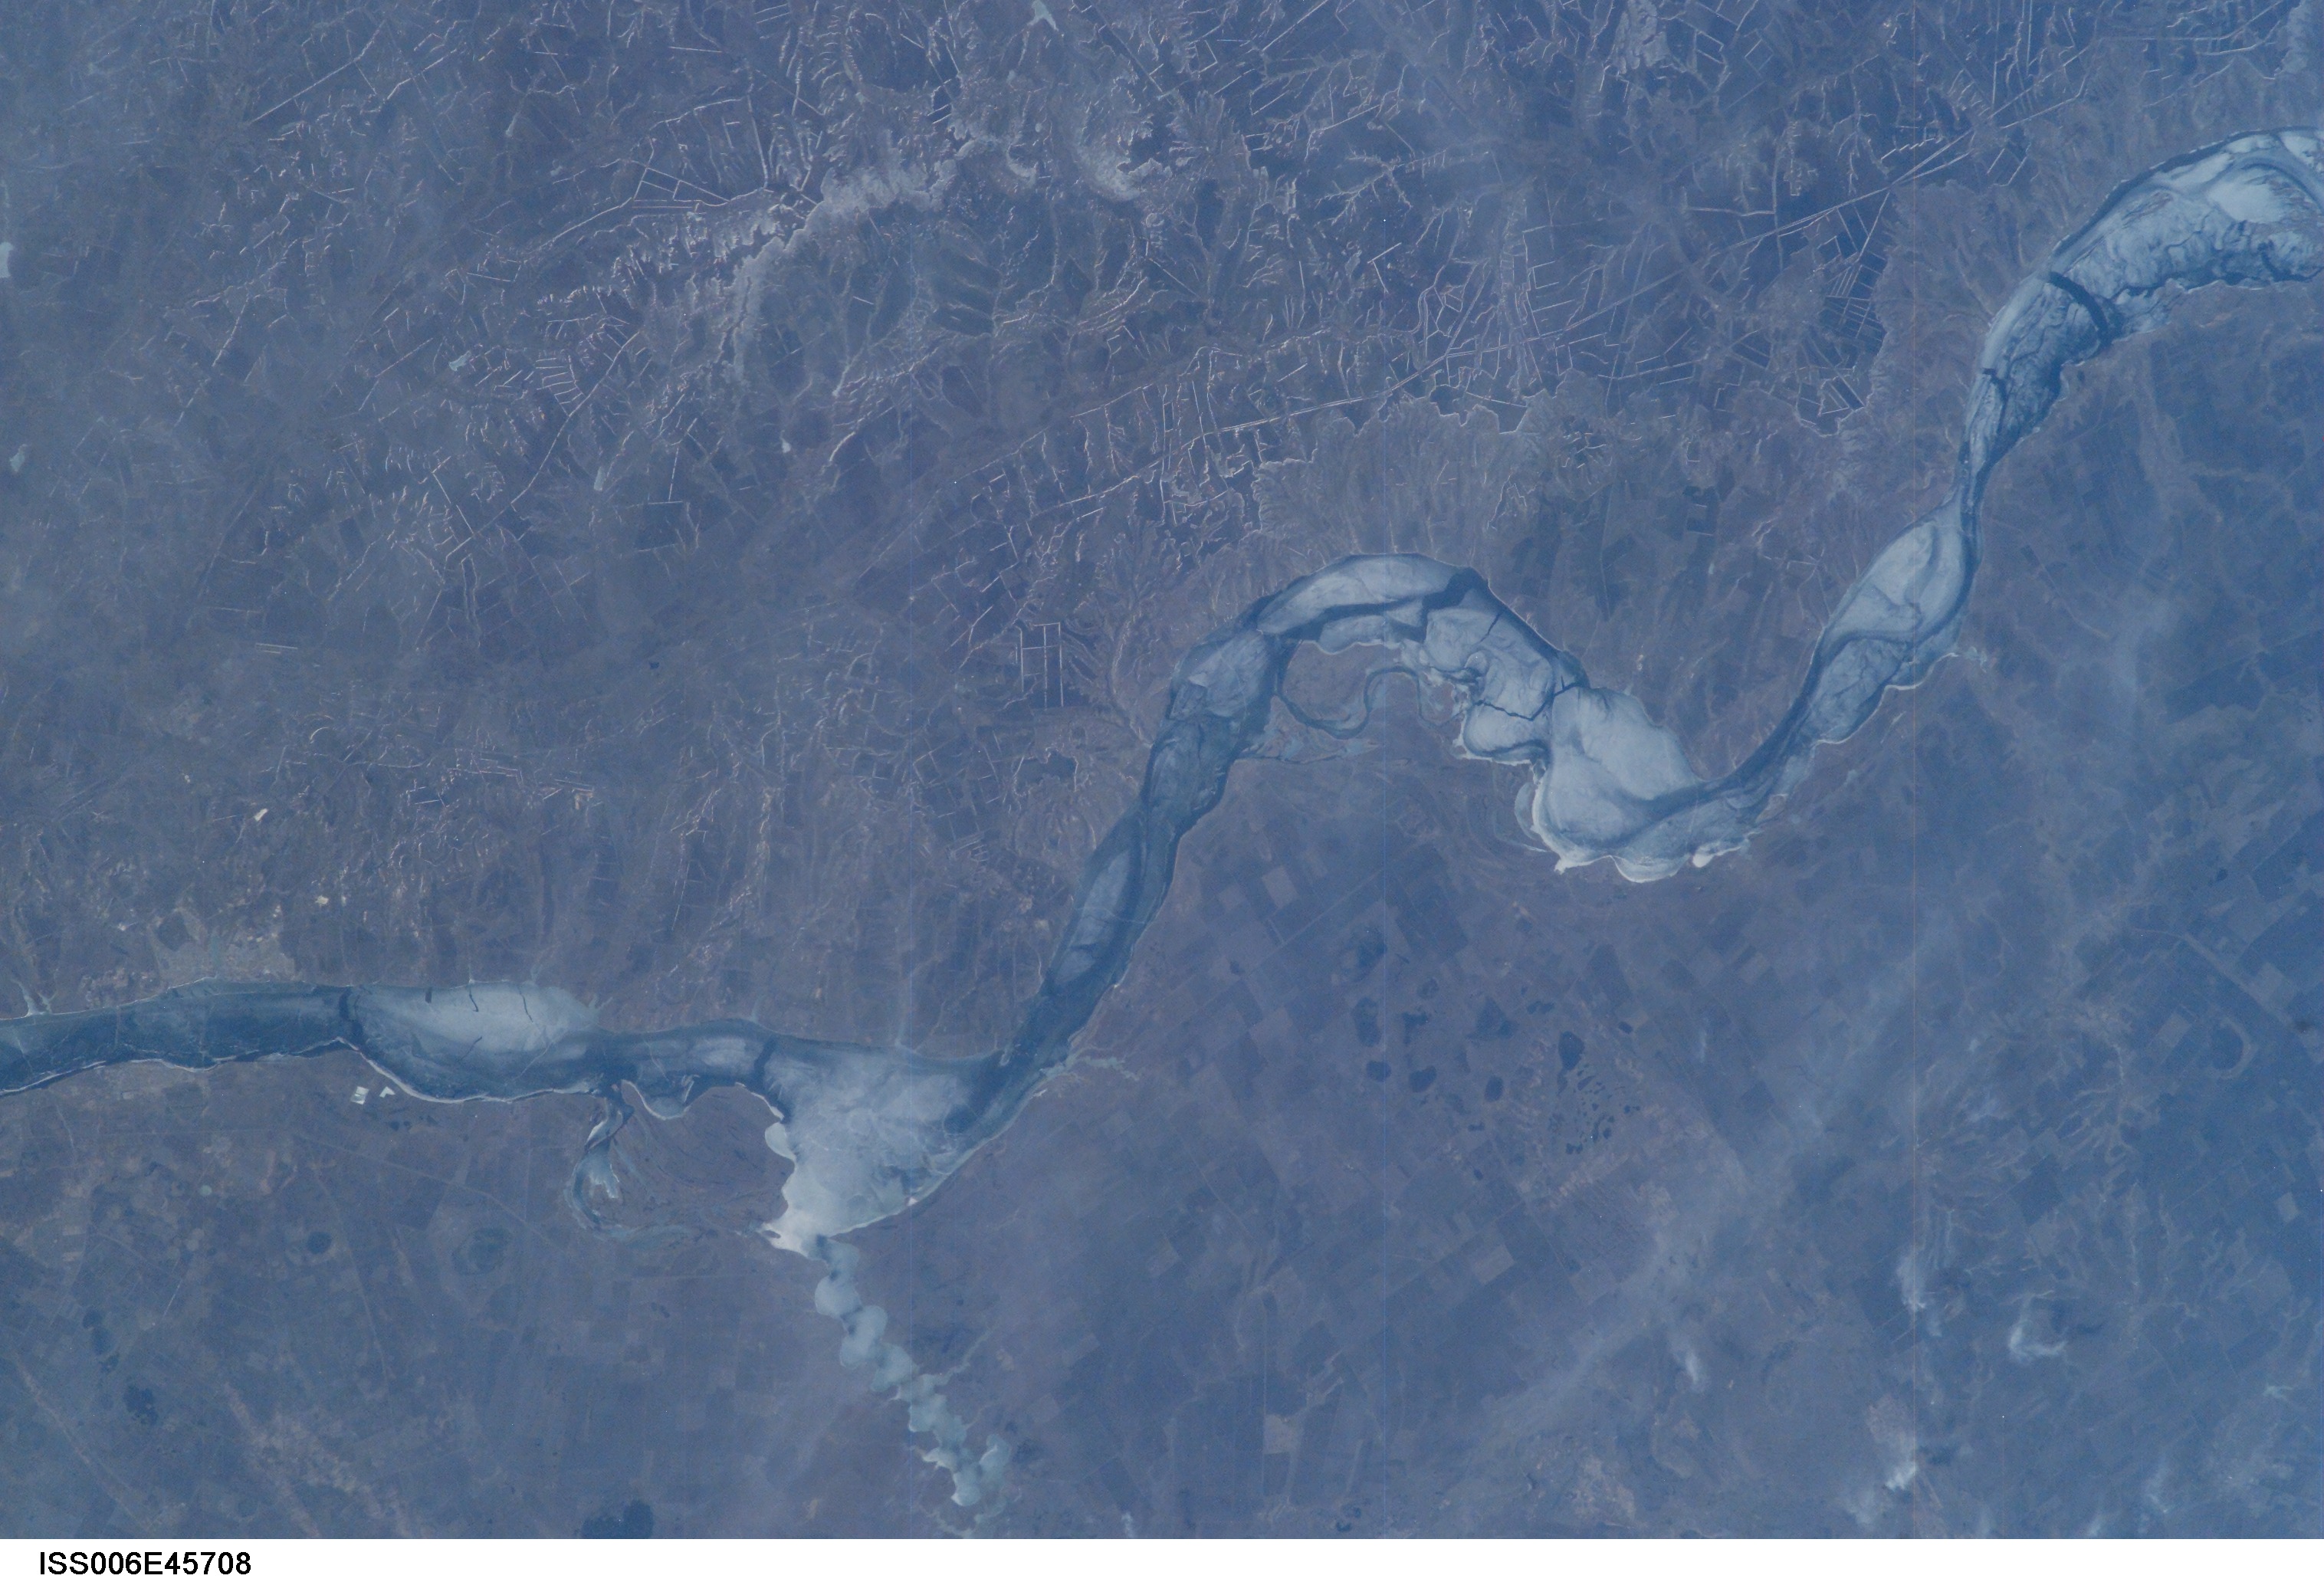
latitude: 50.5
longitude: 46.0
